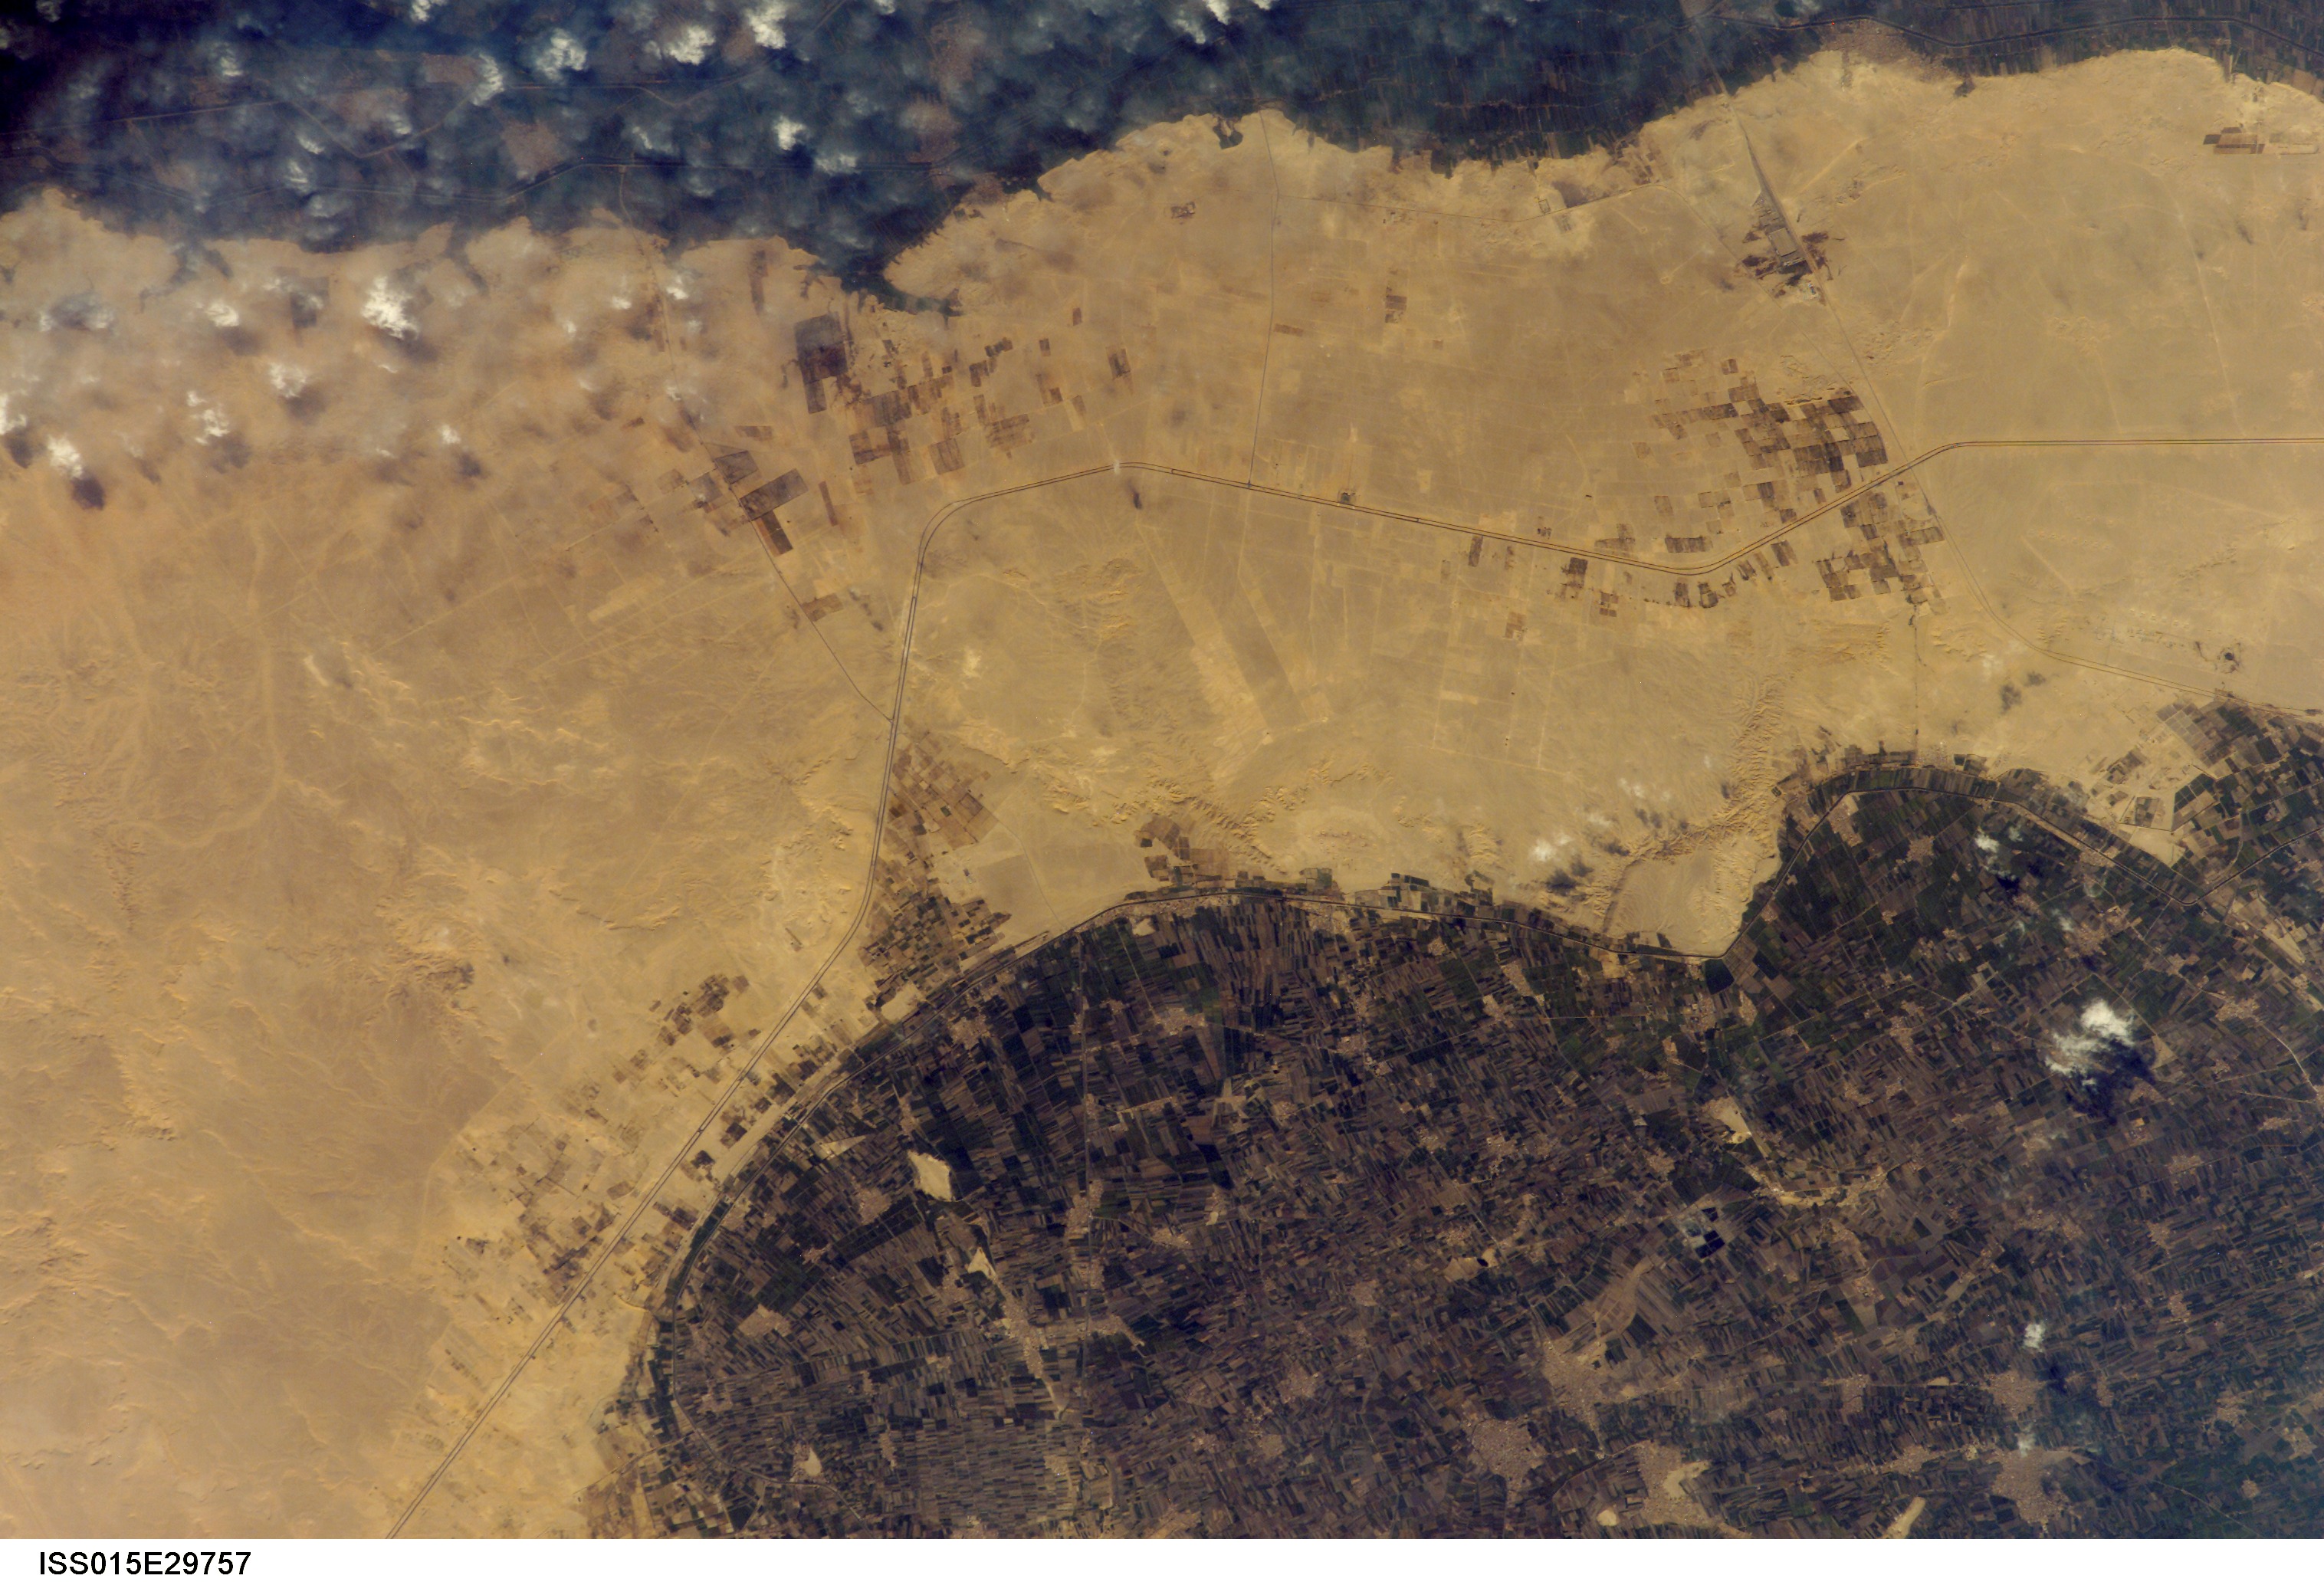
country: EGYPT
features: AGR., DES., KAWM EL HAMAM AREA
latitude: 29.4
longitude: 31.1
